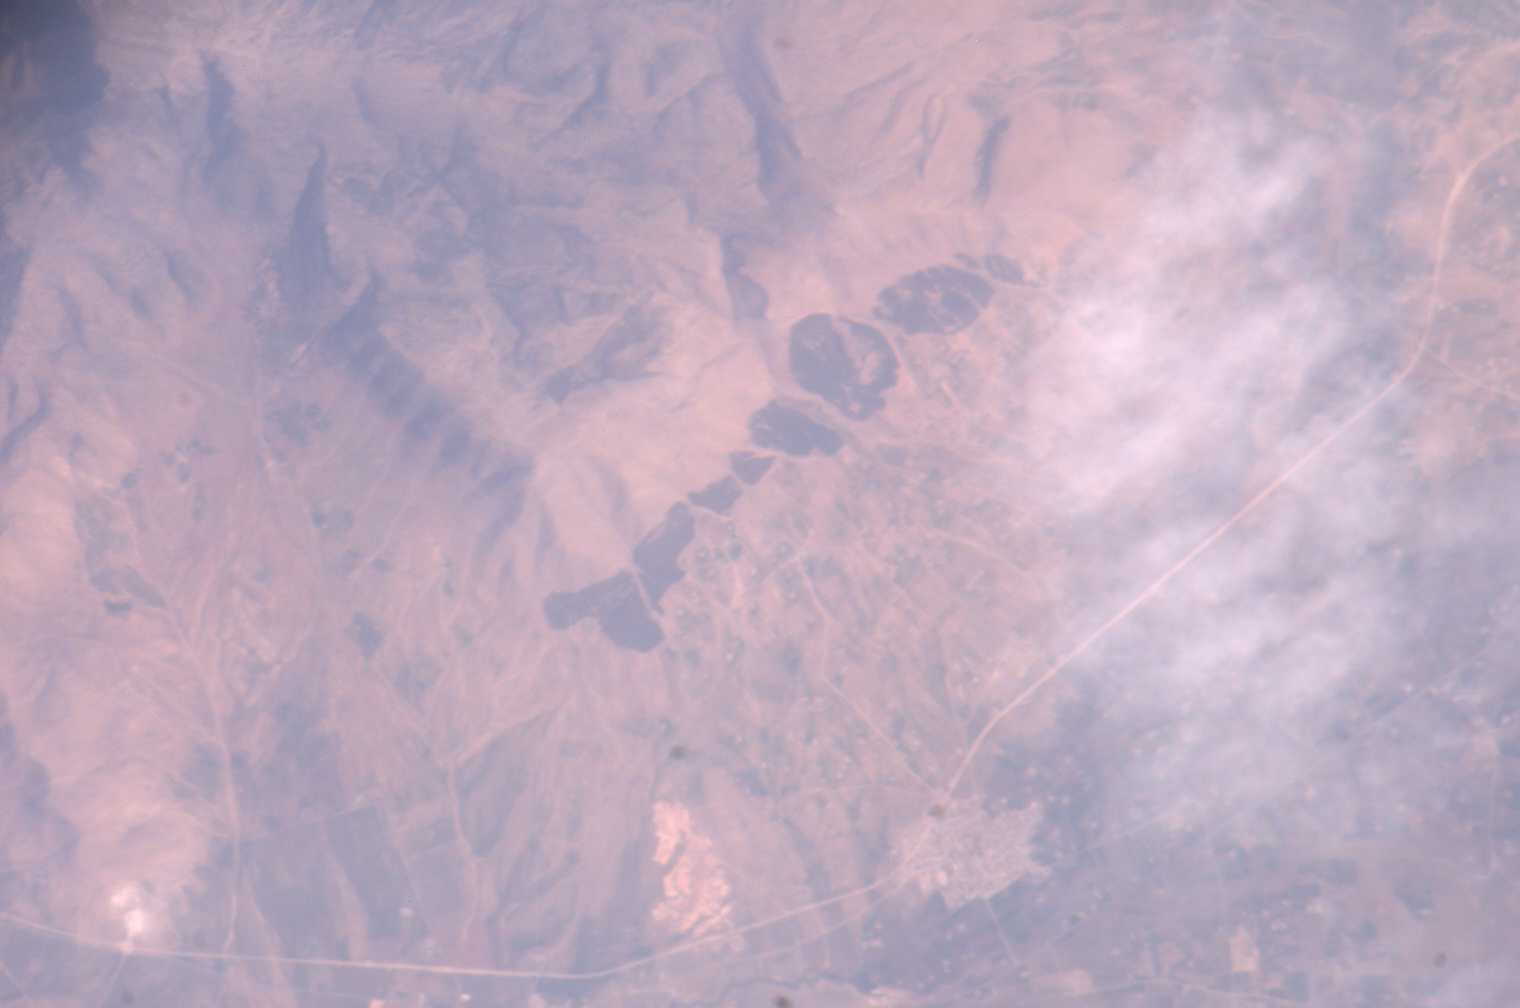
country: ALGERIA
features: AIN FAKROUN, ROADS, DRAINAGE
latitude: 36.0
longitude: 6.7
